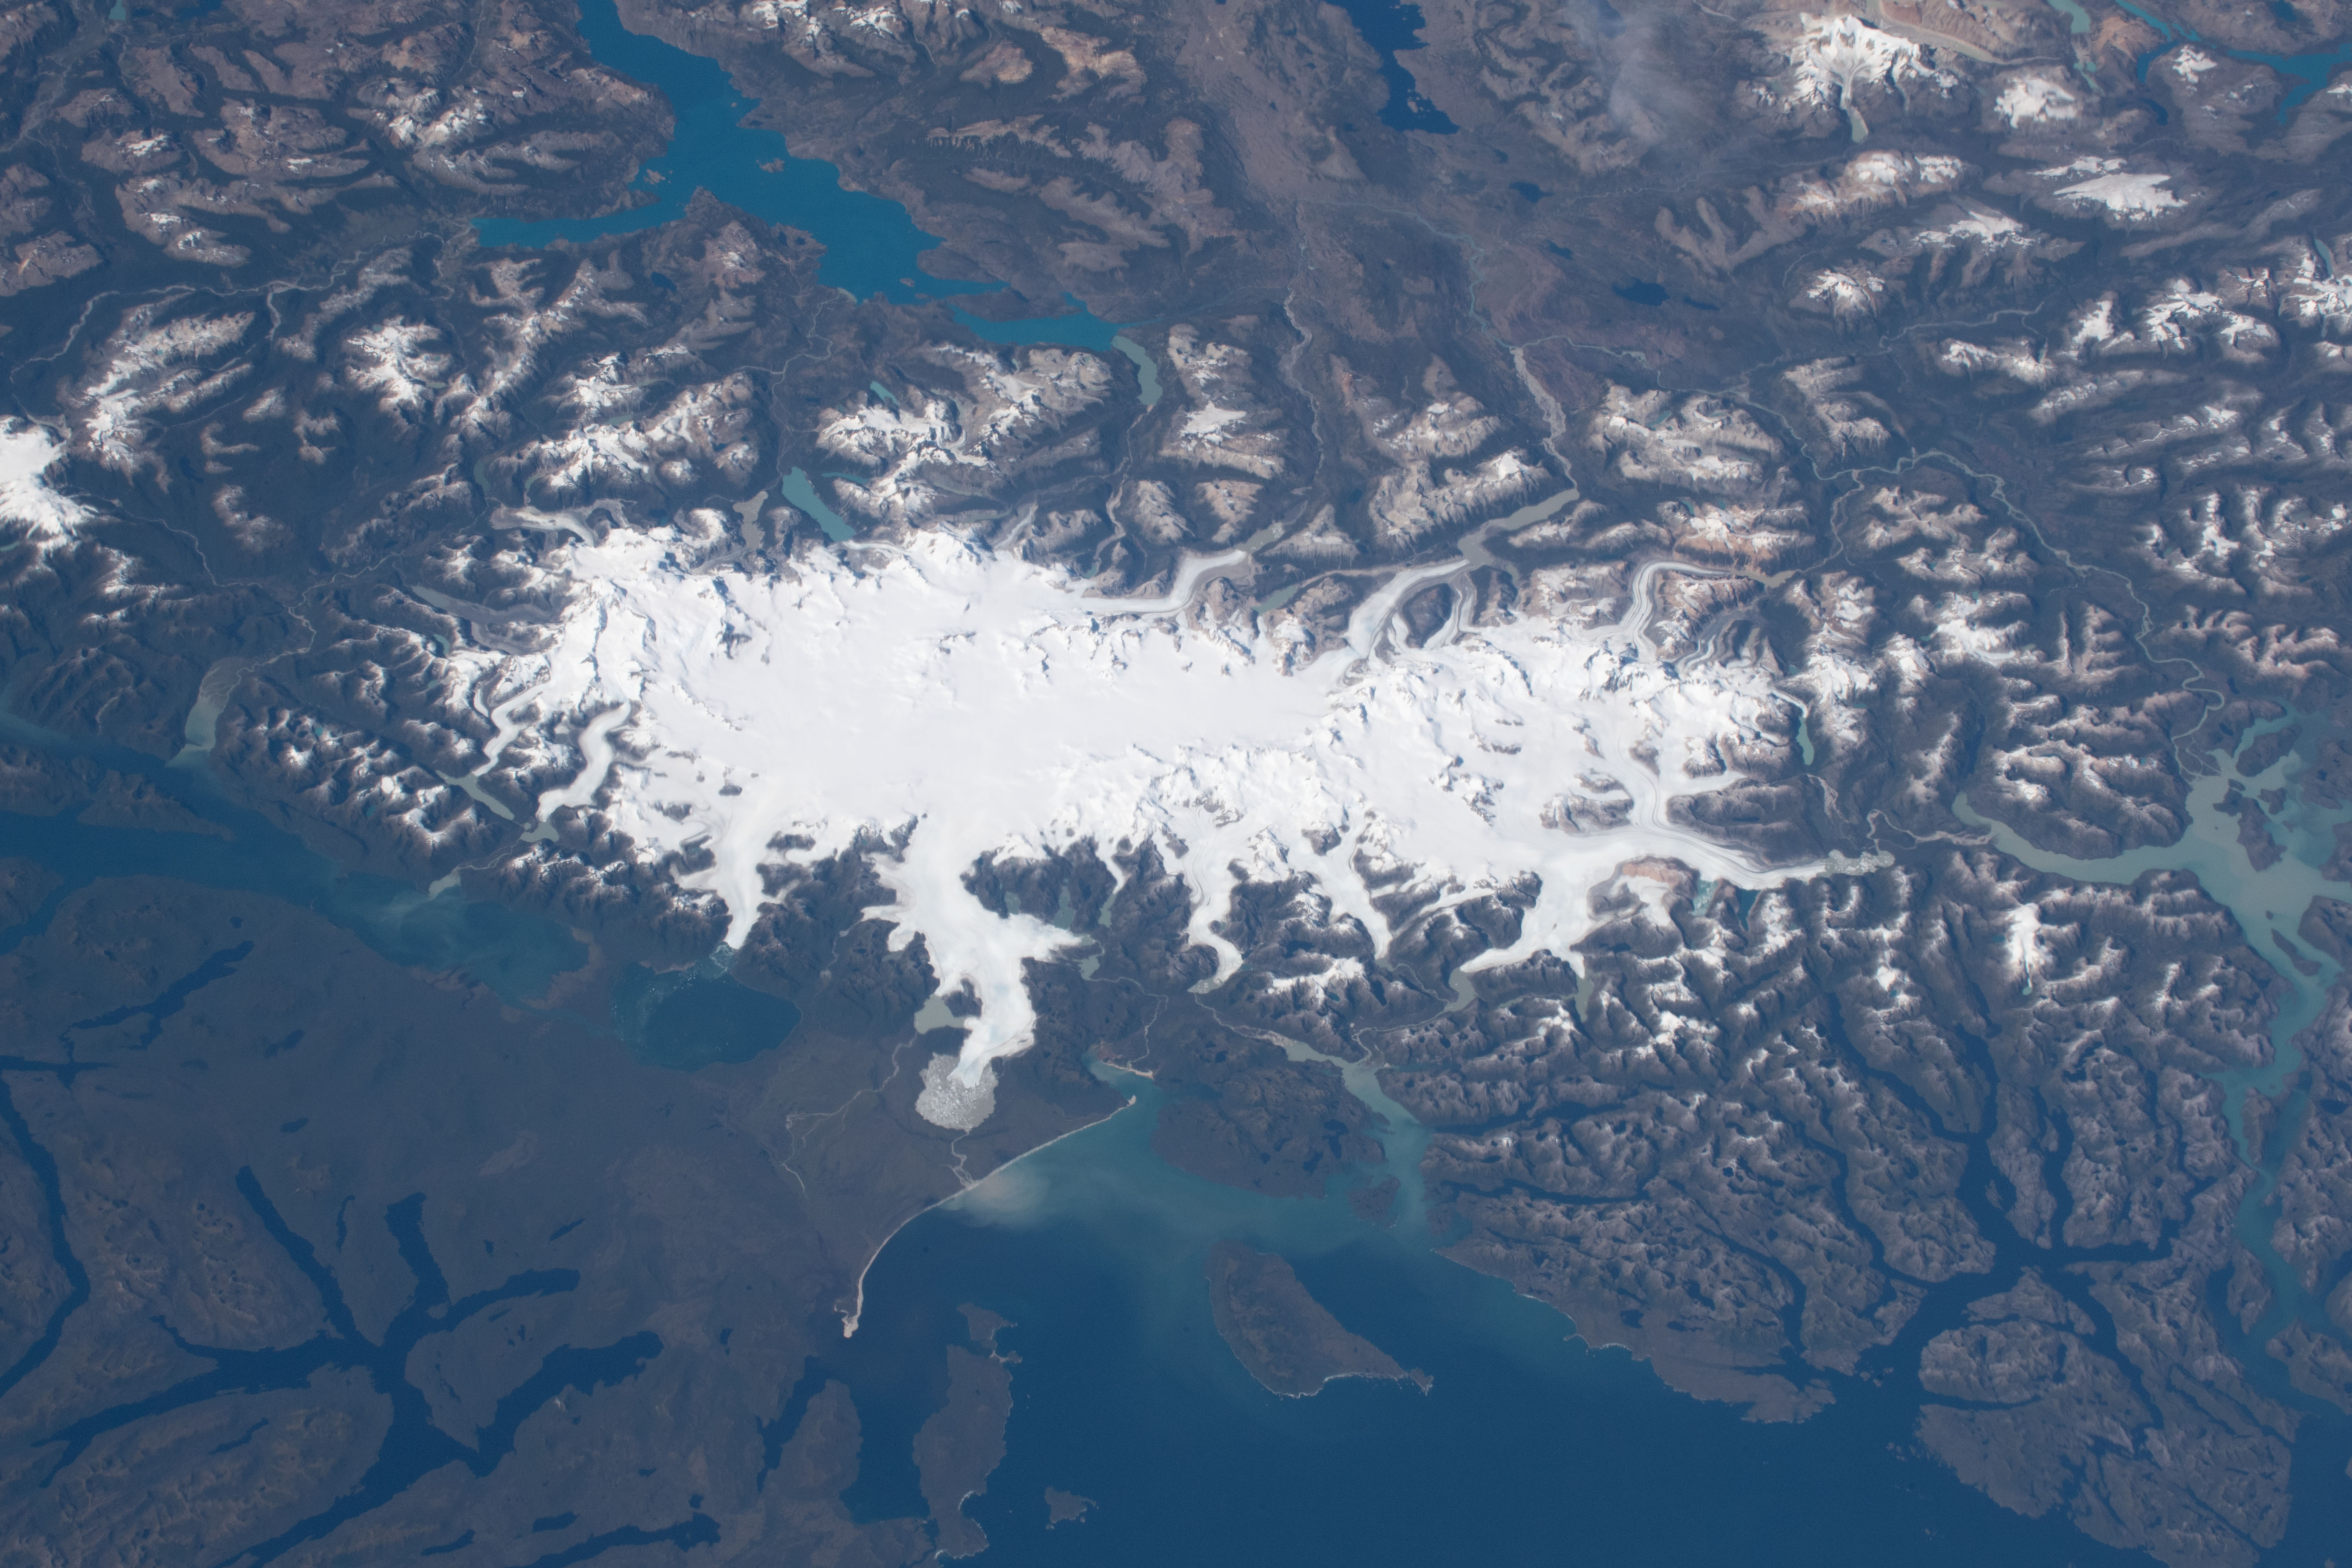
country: CHILE
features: SAN RAFAEL GLACIER, PATAGONIA, GULF, SNOW
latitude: -47.0
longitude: -74.0
